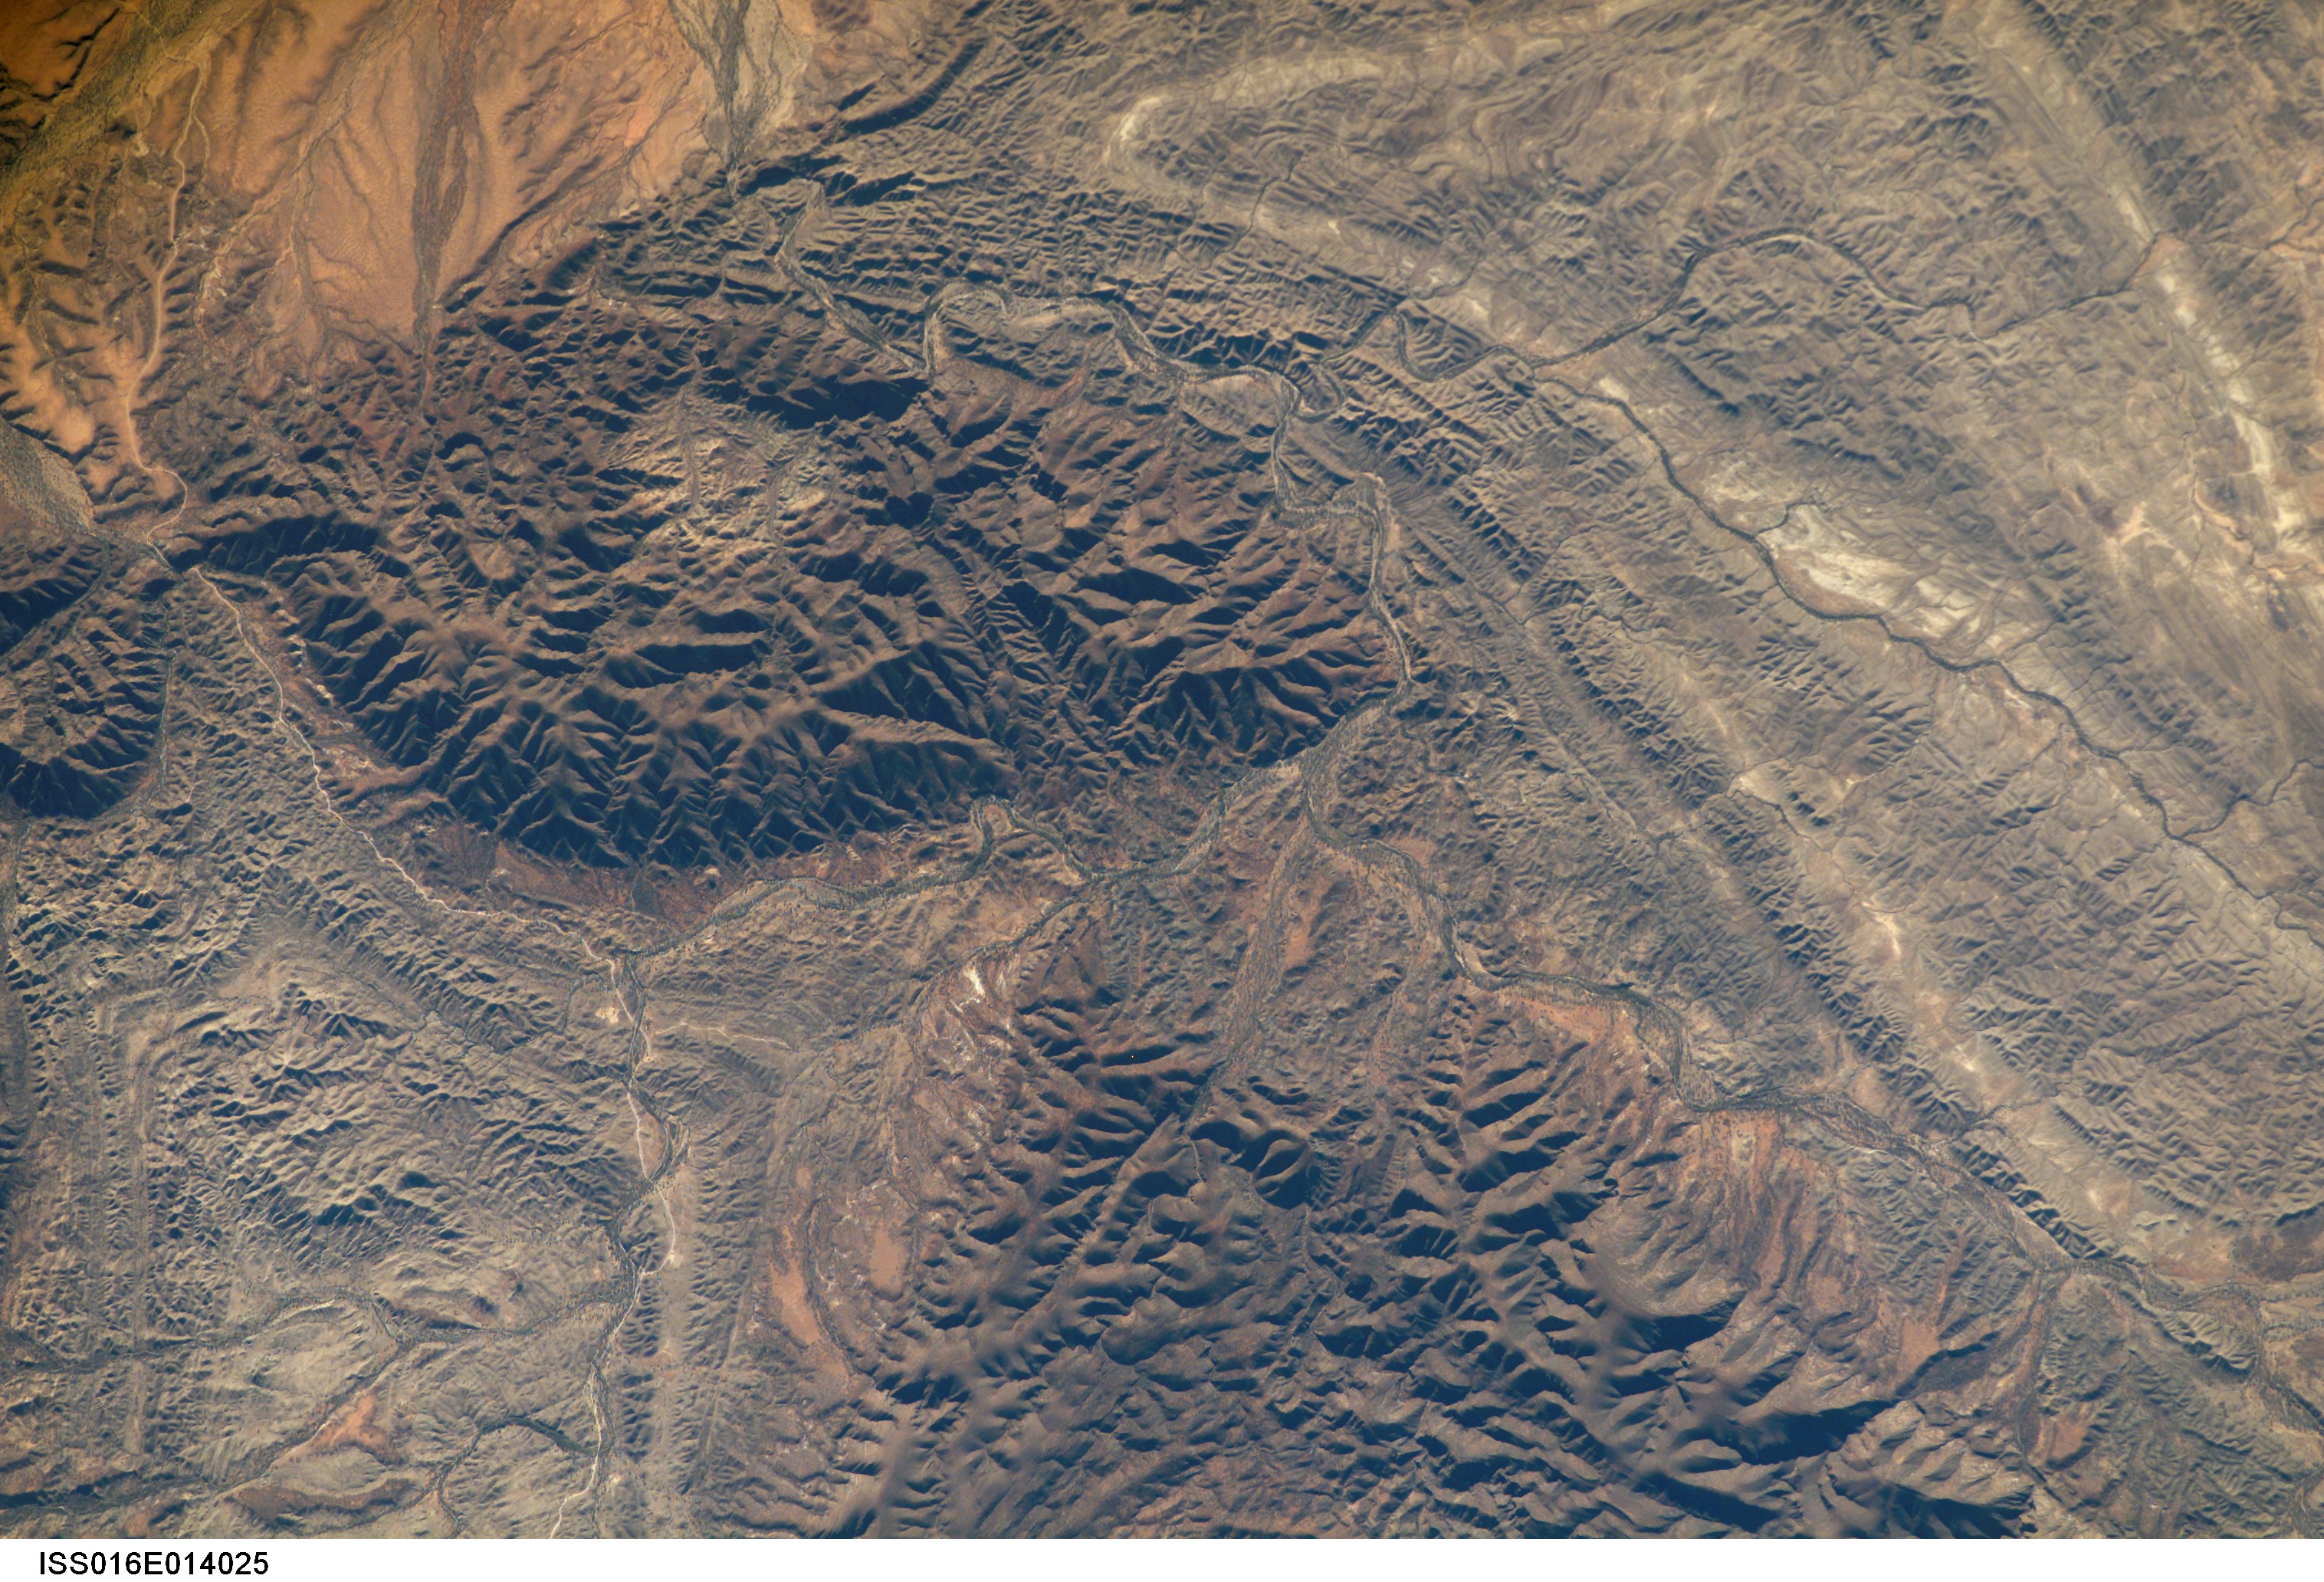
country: AUSTRALIA-SA
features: S. OF BENBONYATHE HILL
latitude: -30.7
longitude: 139.1
